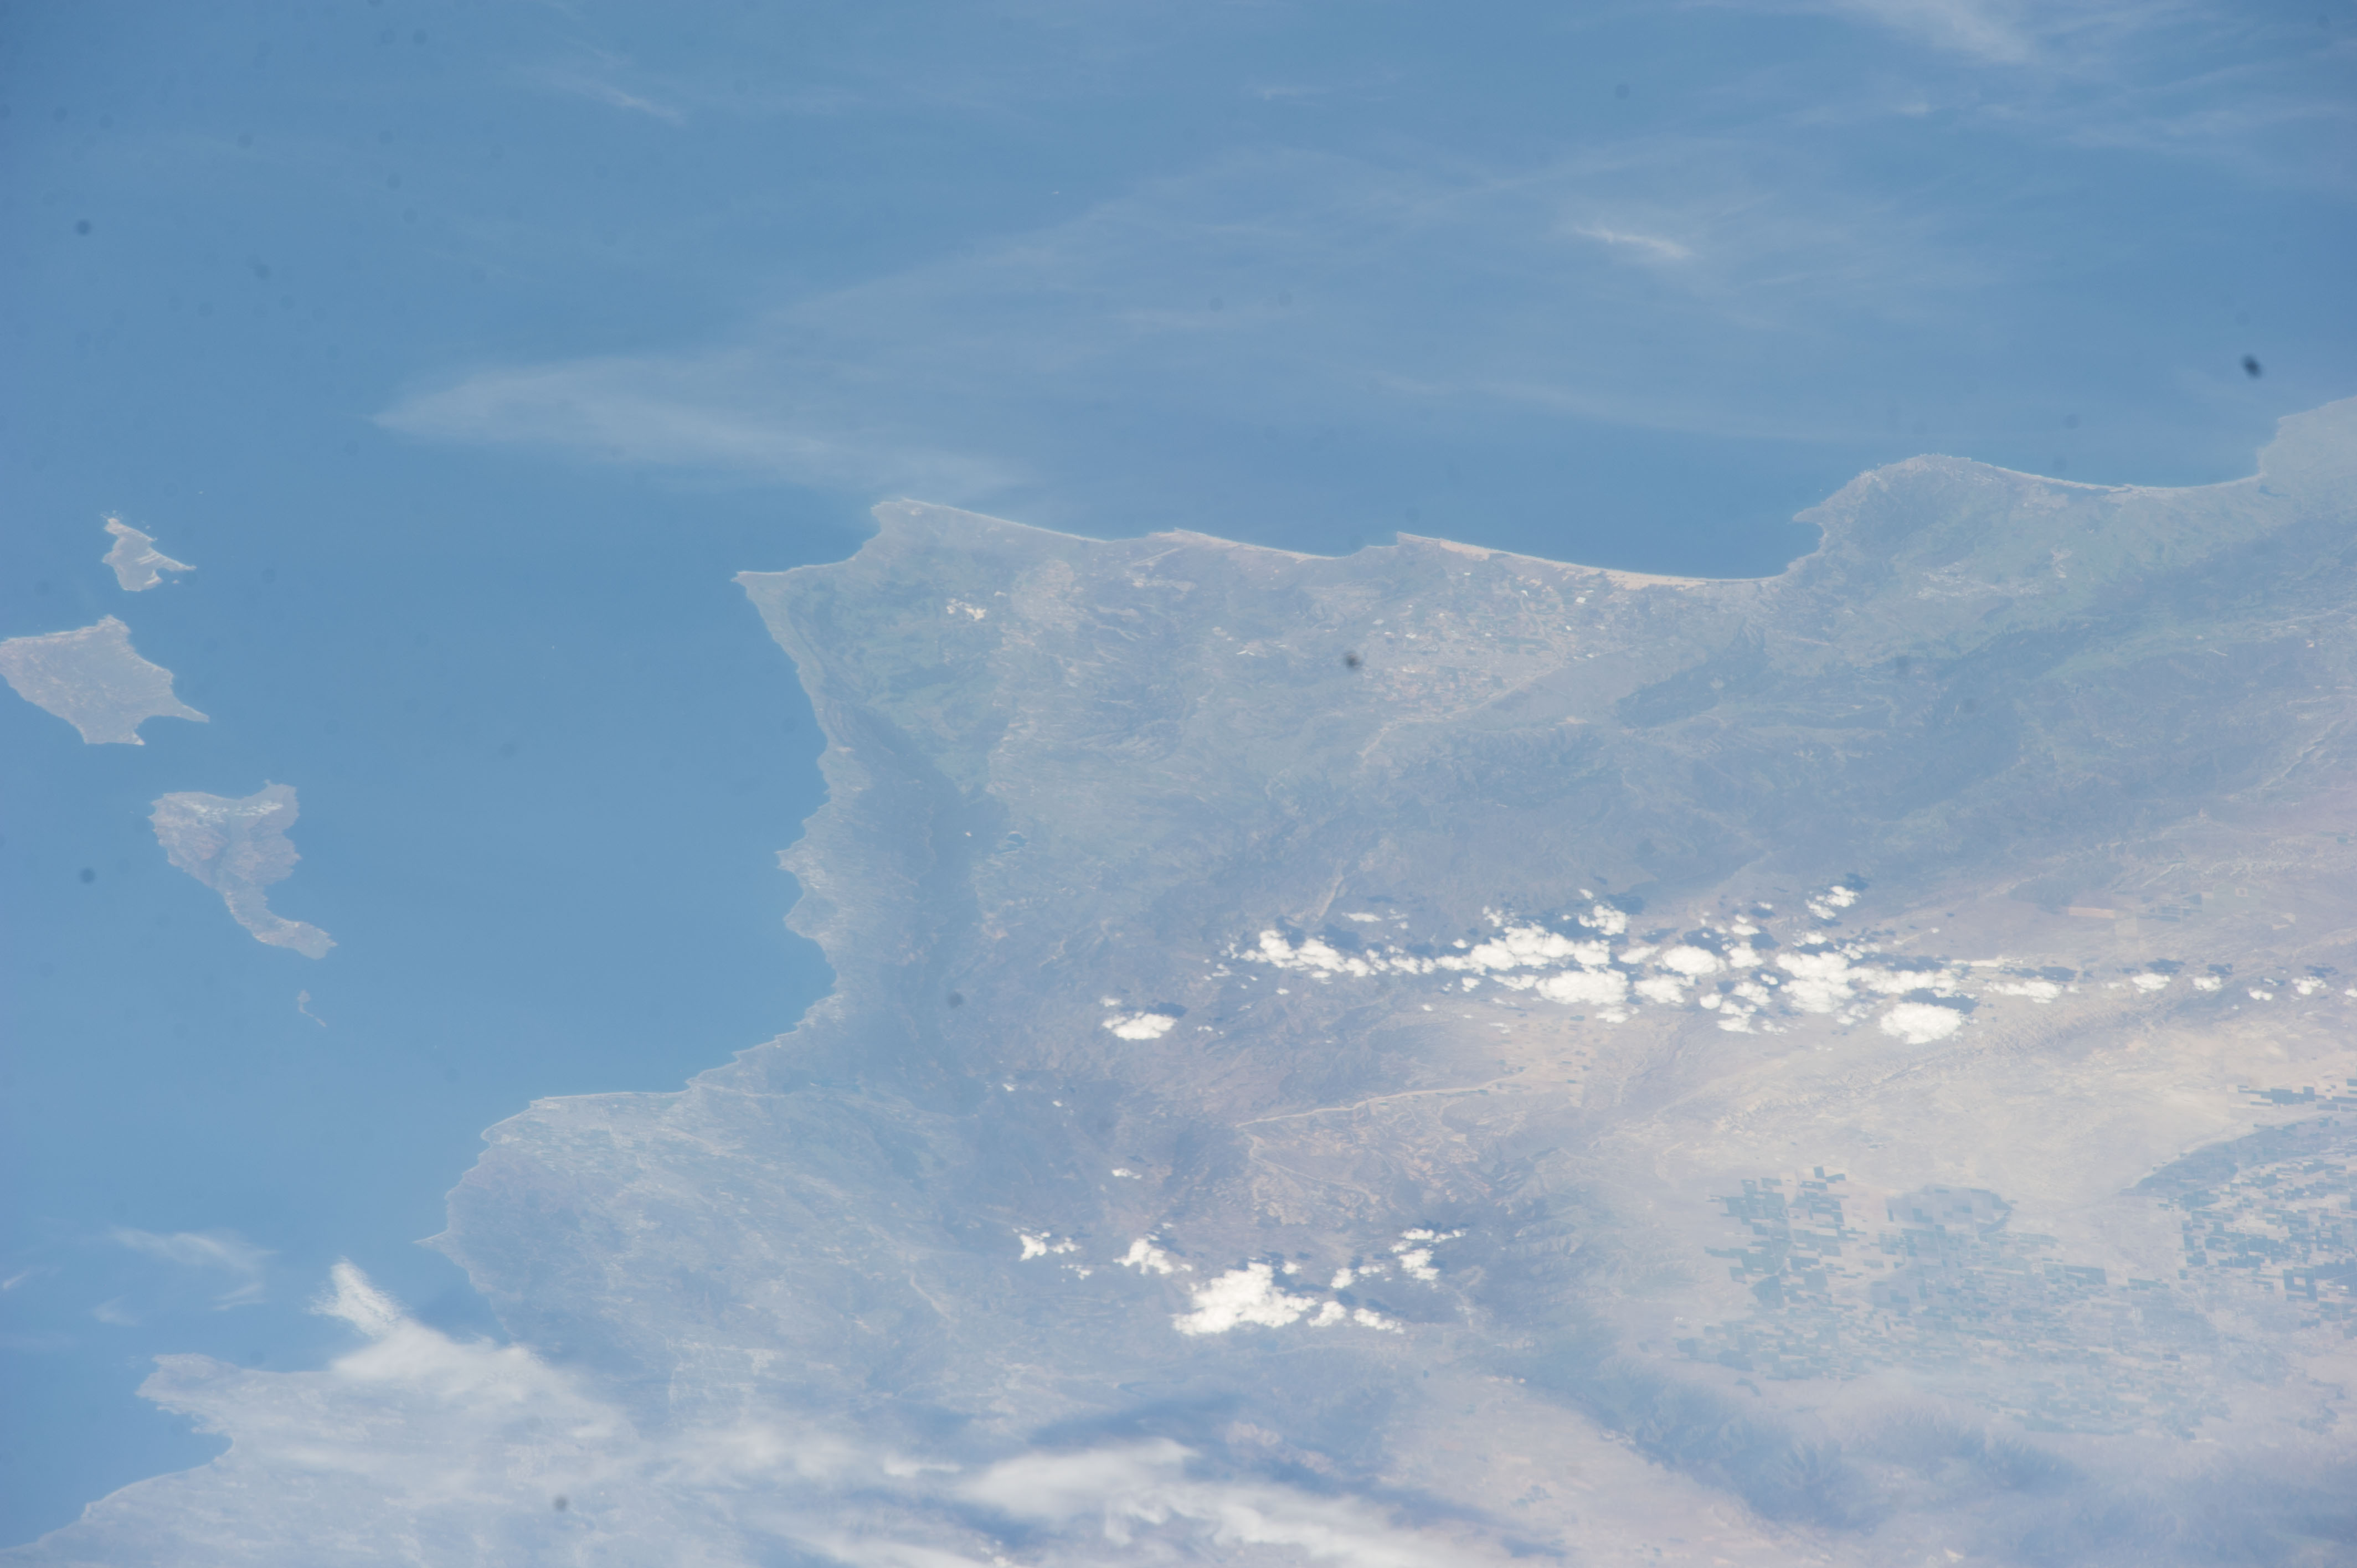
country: USA-CALIFORNIA
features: CHANNEL ISLANDS NATIONAL PARK, LOS PADRES NATIONAL FORSEST, SANTA BARBARA, BAKERSFIELD, VENTURA, PACIFIC OCEAN
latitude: 35.1
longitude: -119.8
